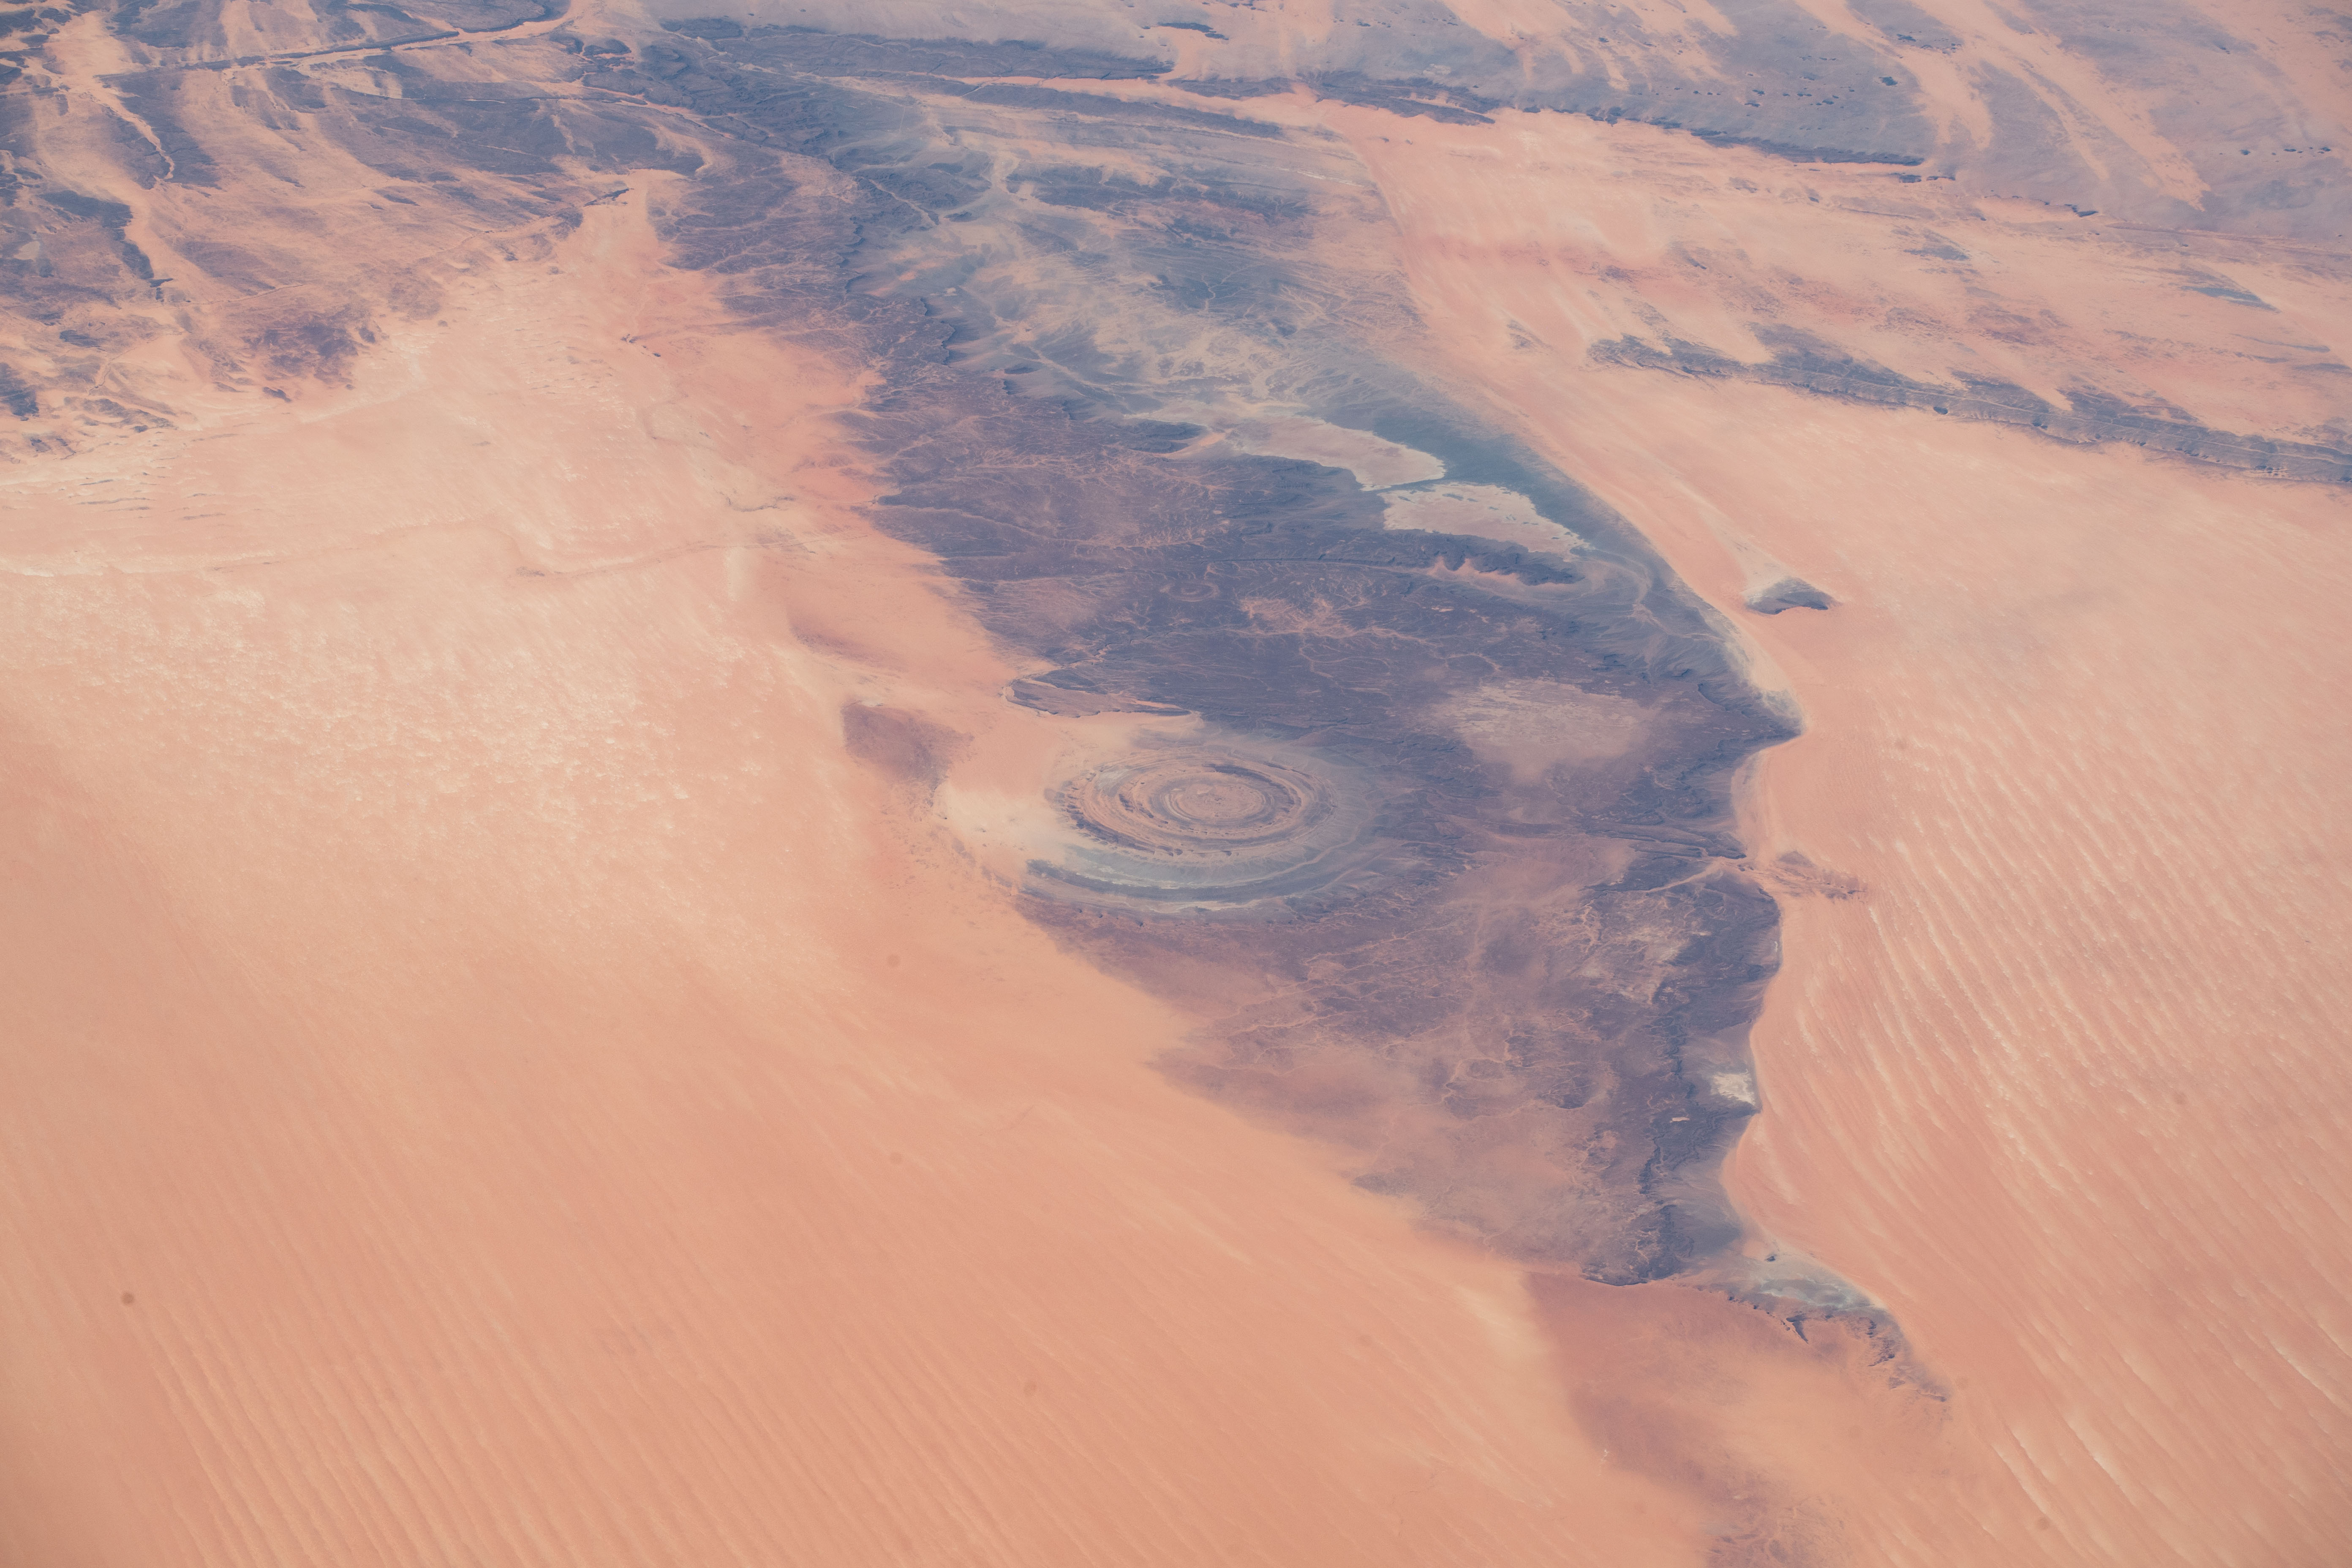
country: MAURITANIA
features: AKCHAR DESERT, RICHAT STRUCTURE
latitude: 21.1
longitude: -11.6
